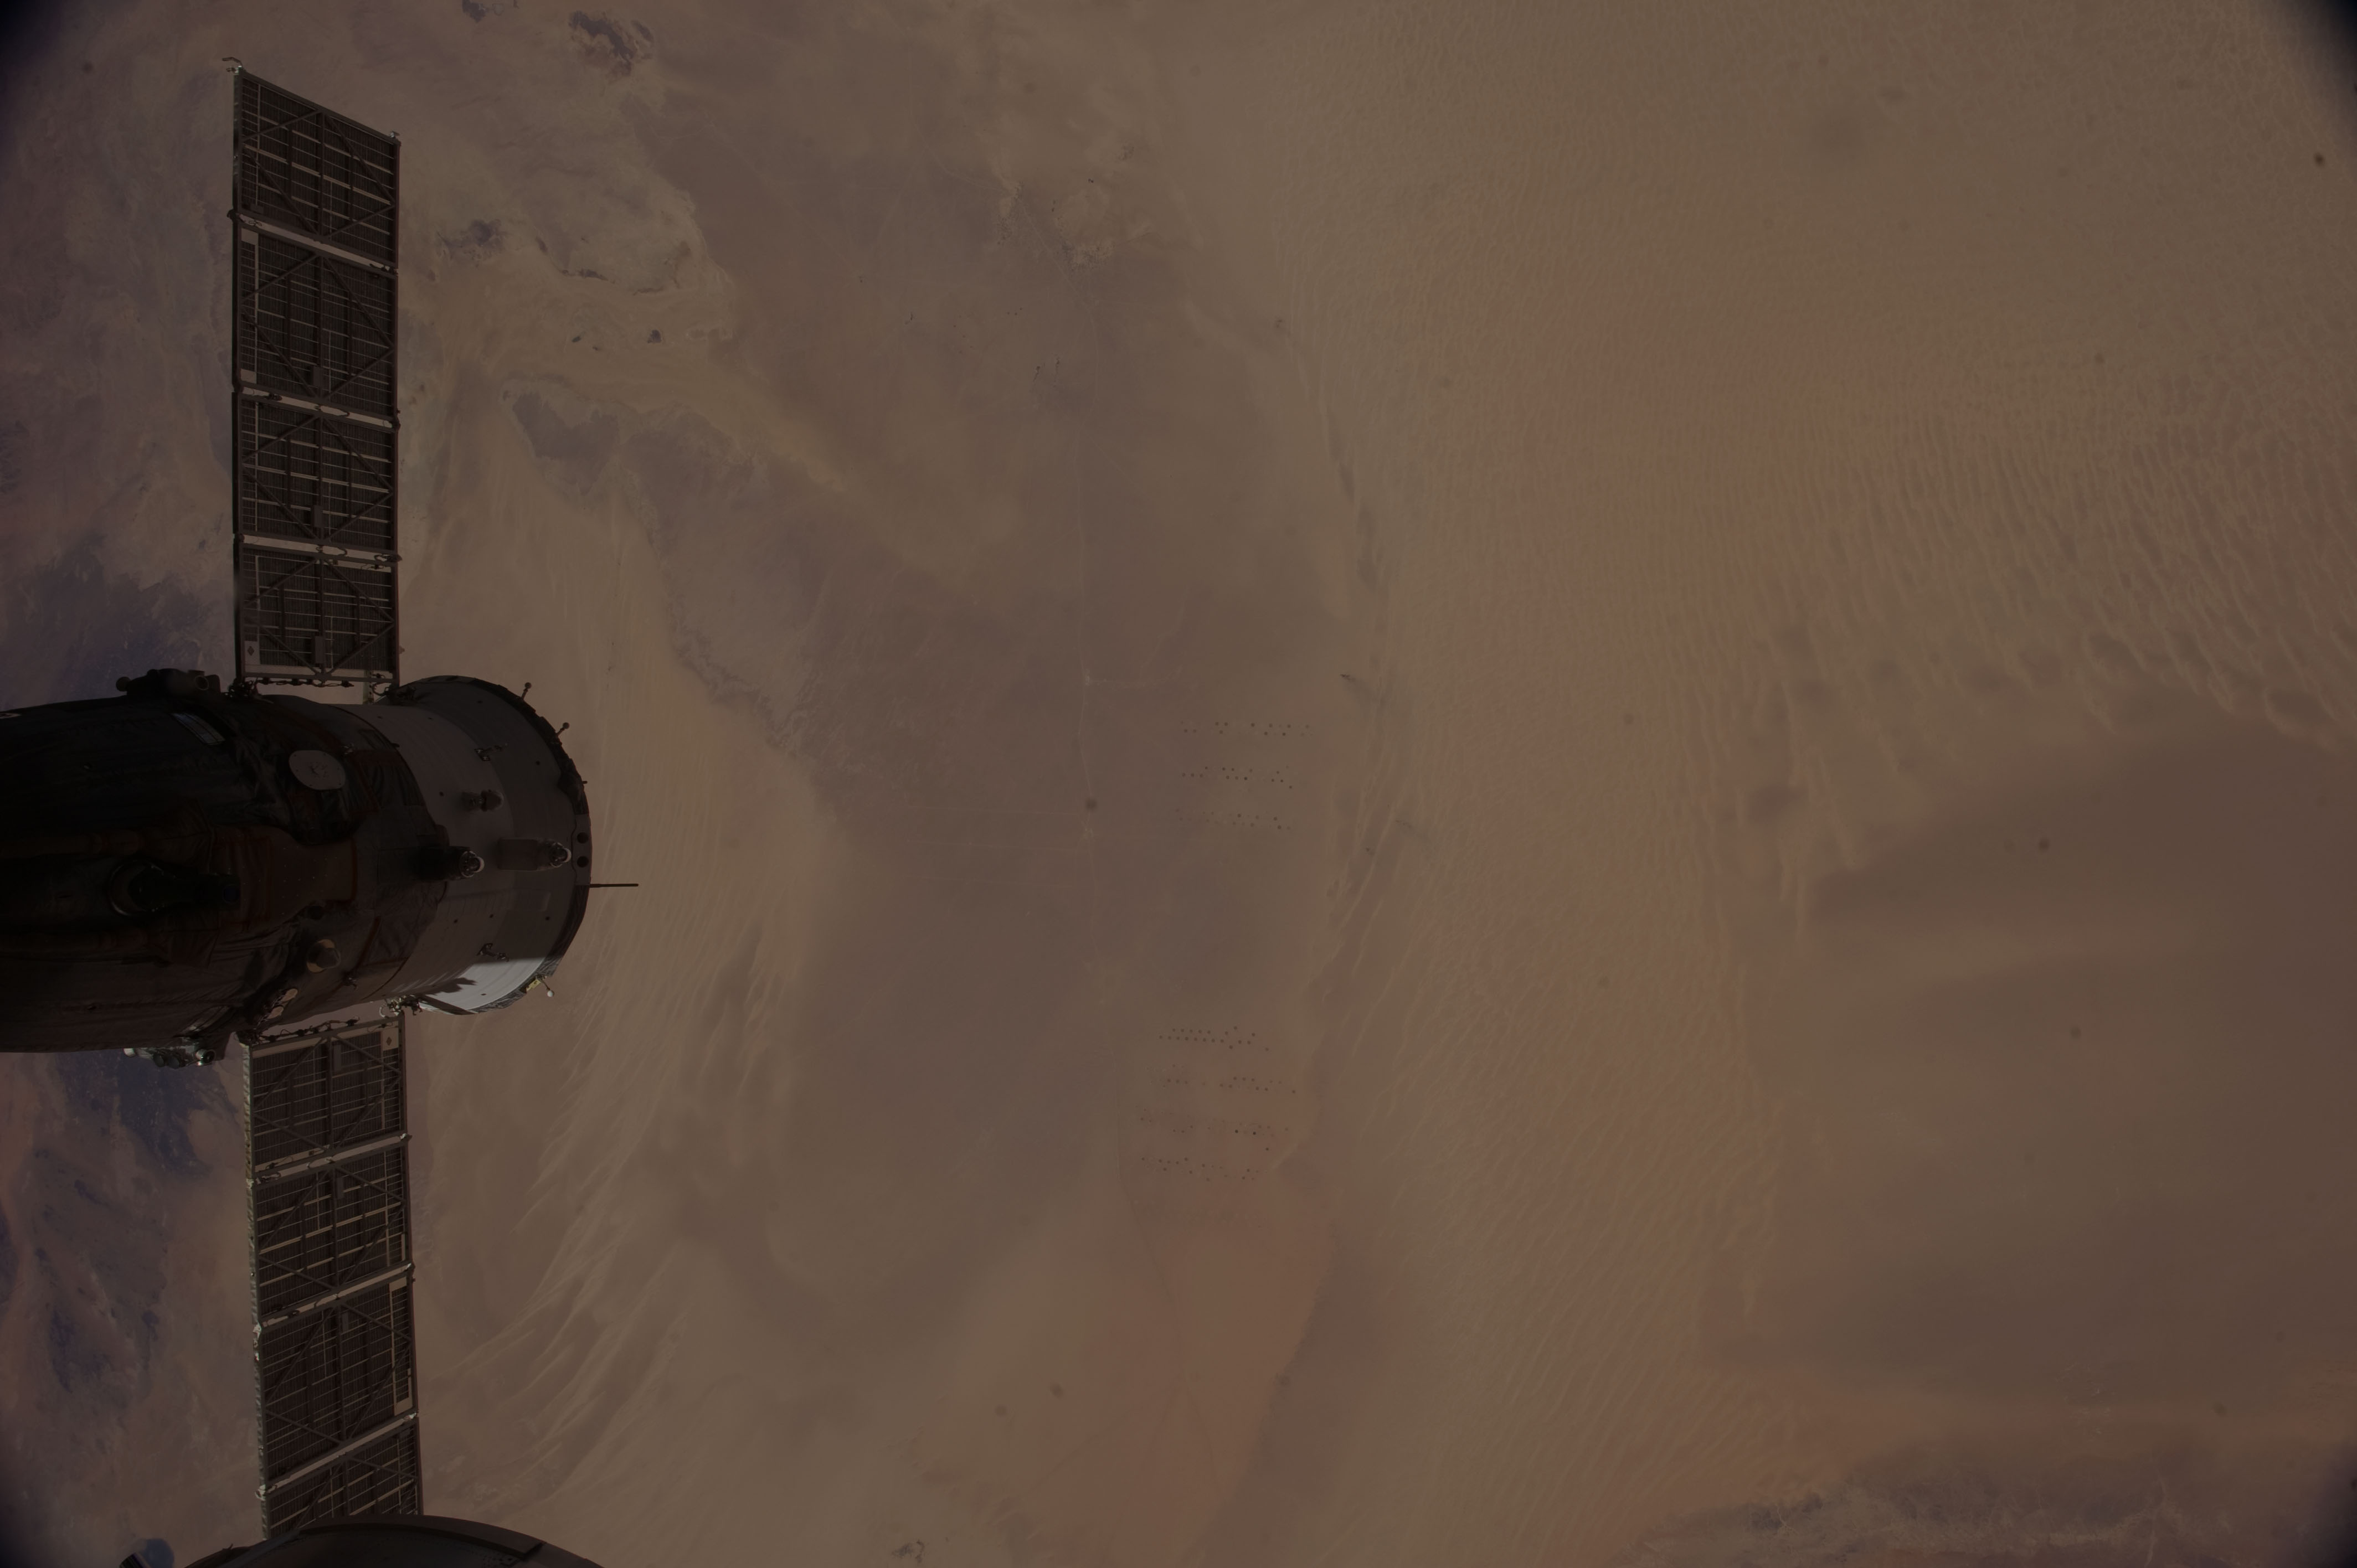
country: LIBYA
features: ISS, SAHARA DESERT, AGR.
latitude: 28.0
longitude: 21.5
